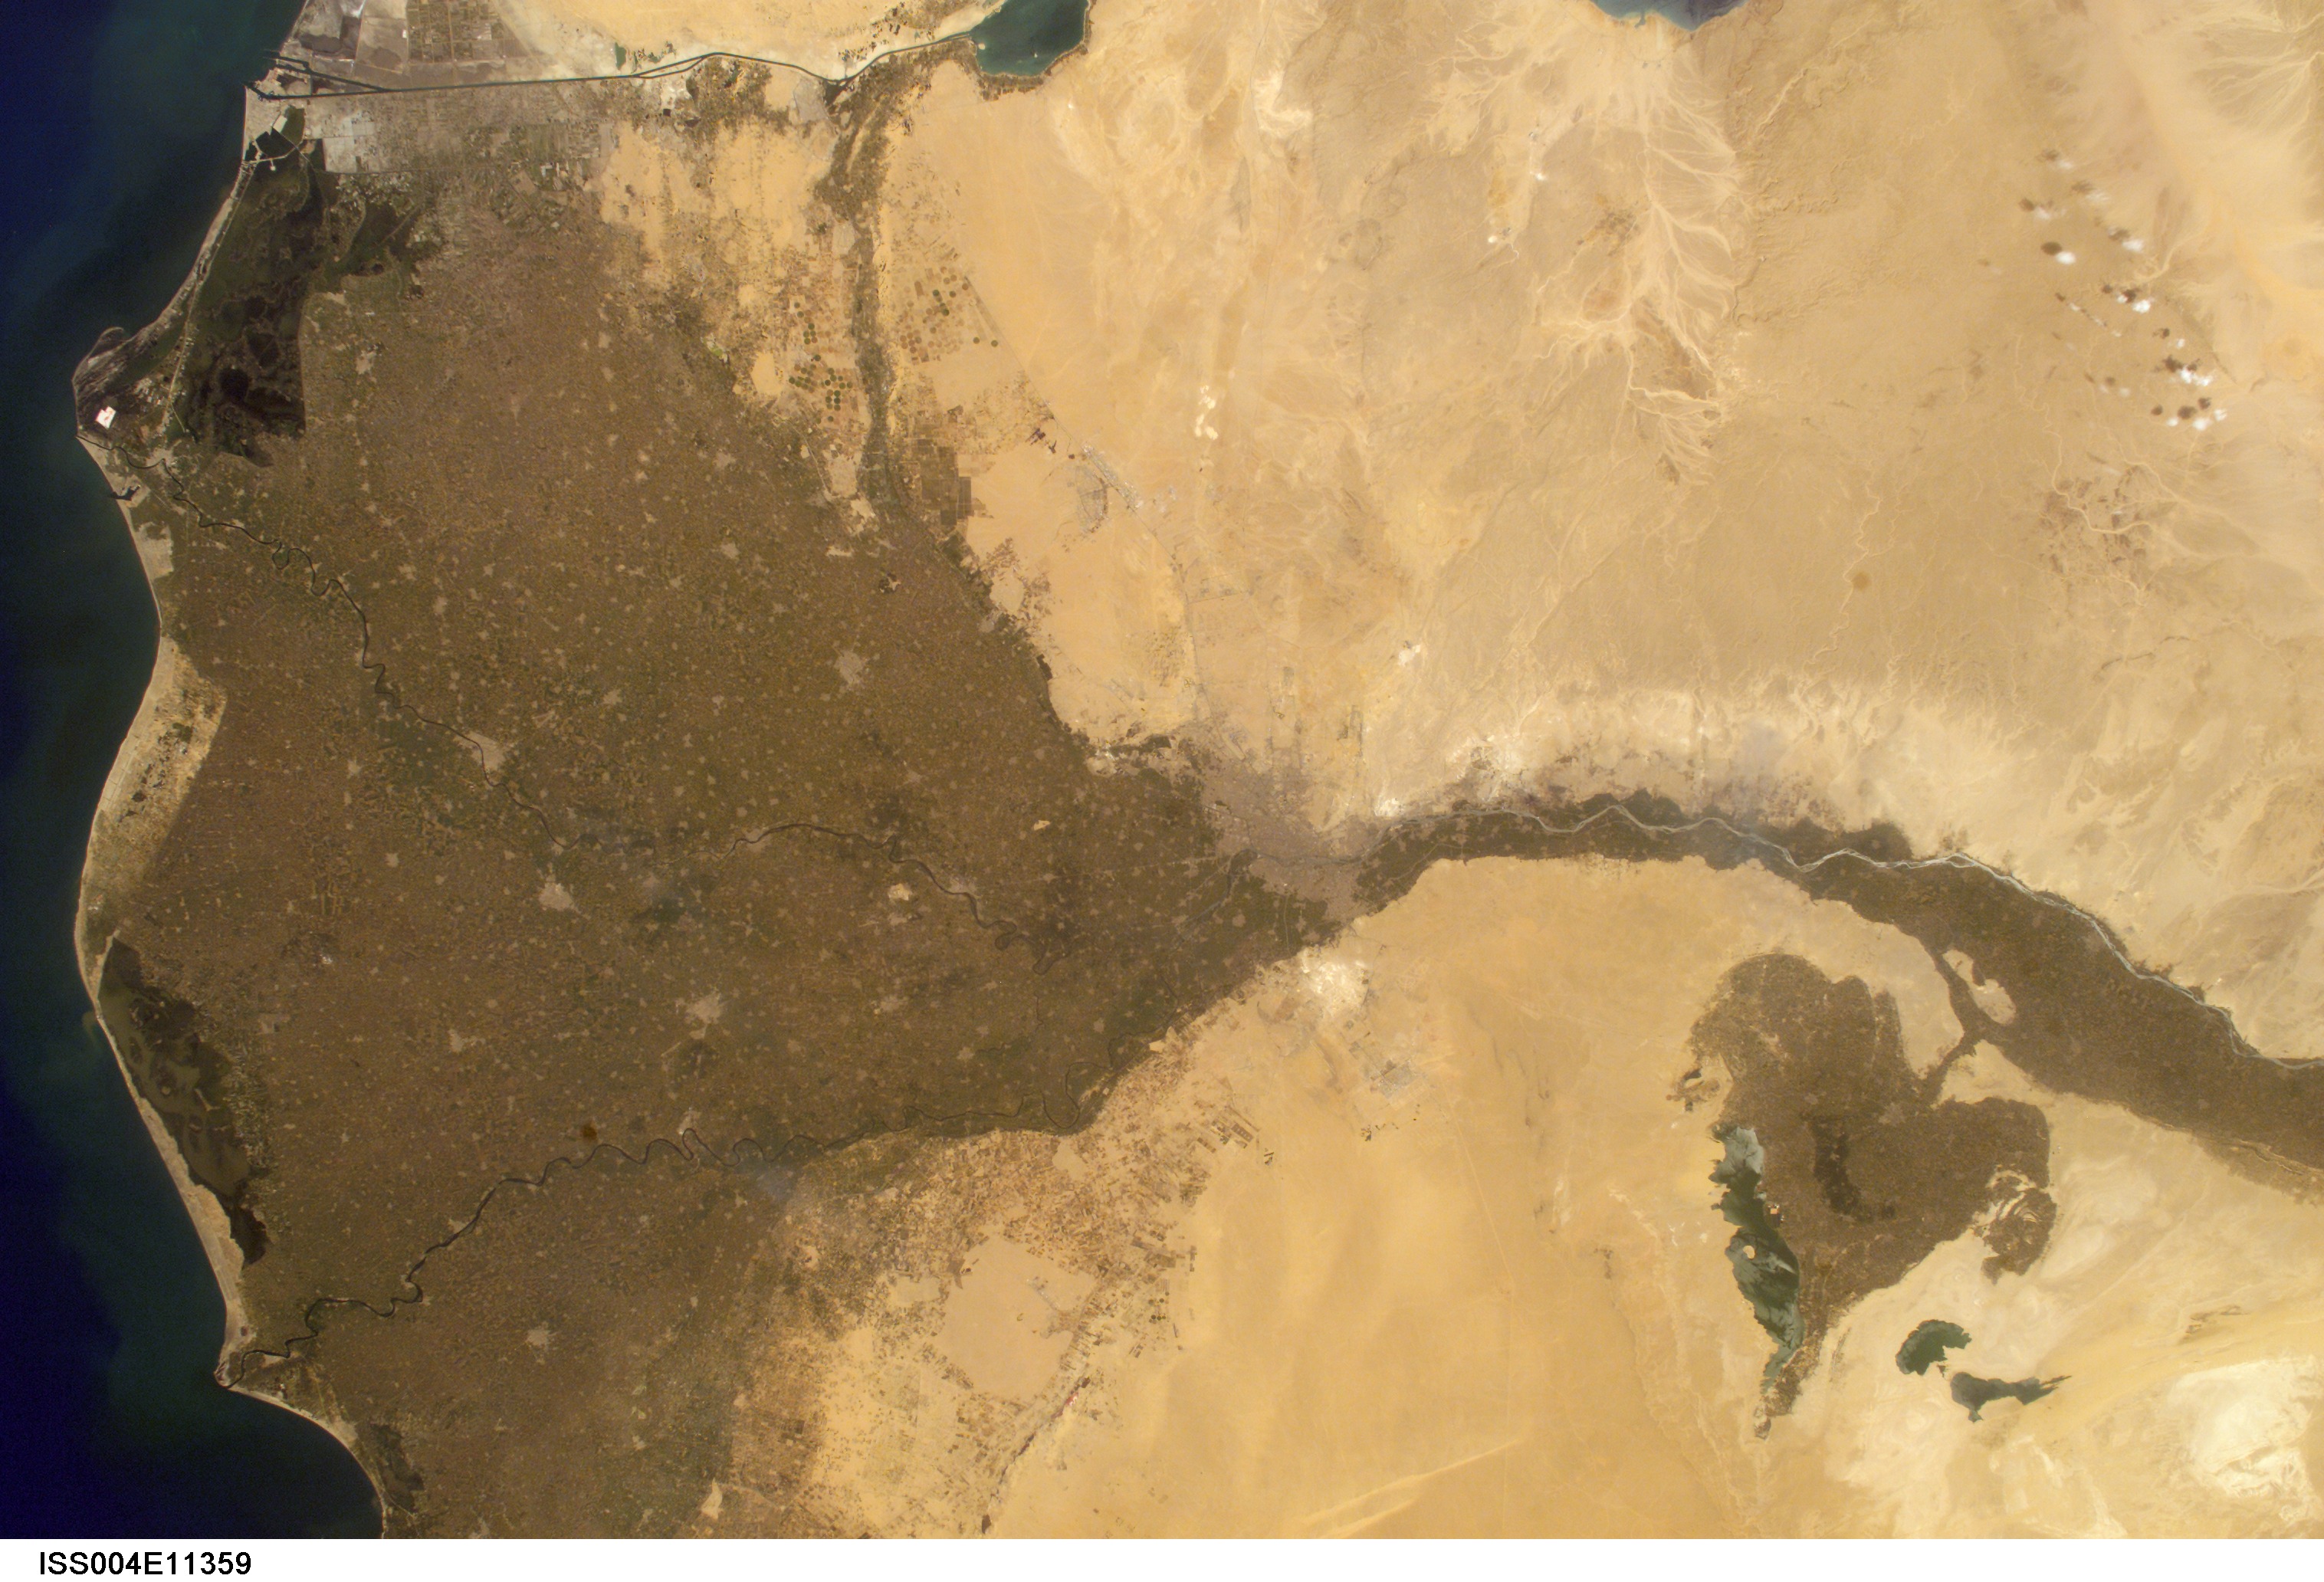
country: EGYPT
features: NILE RIVER DELTA, DESERT
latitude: 30.0
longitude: 31.0
